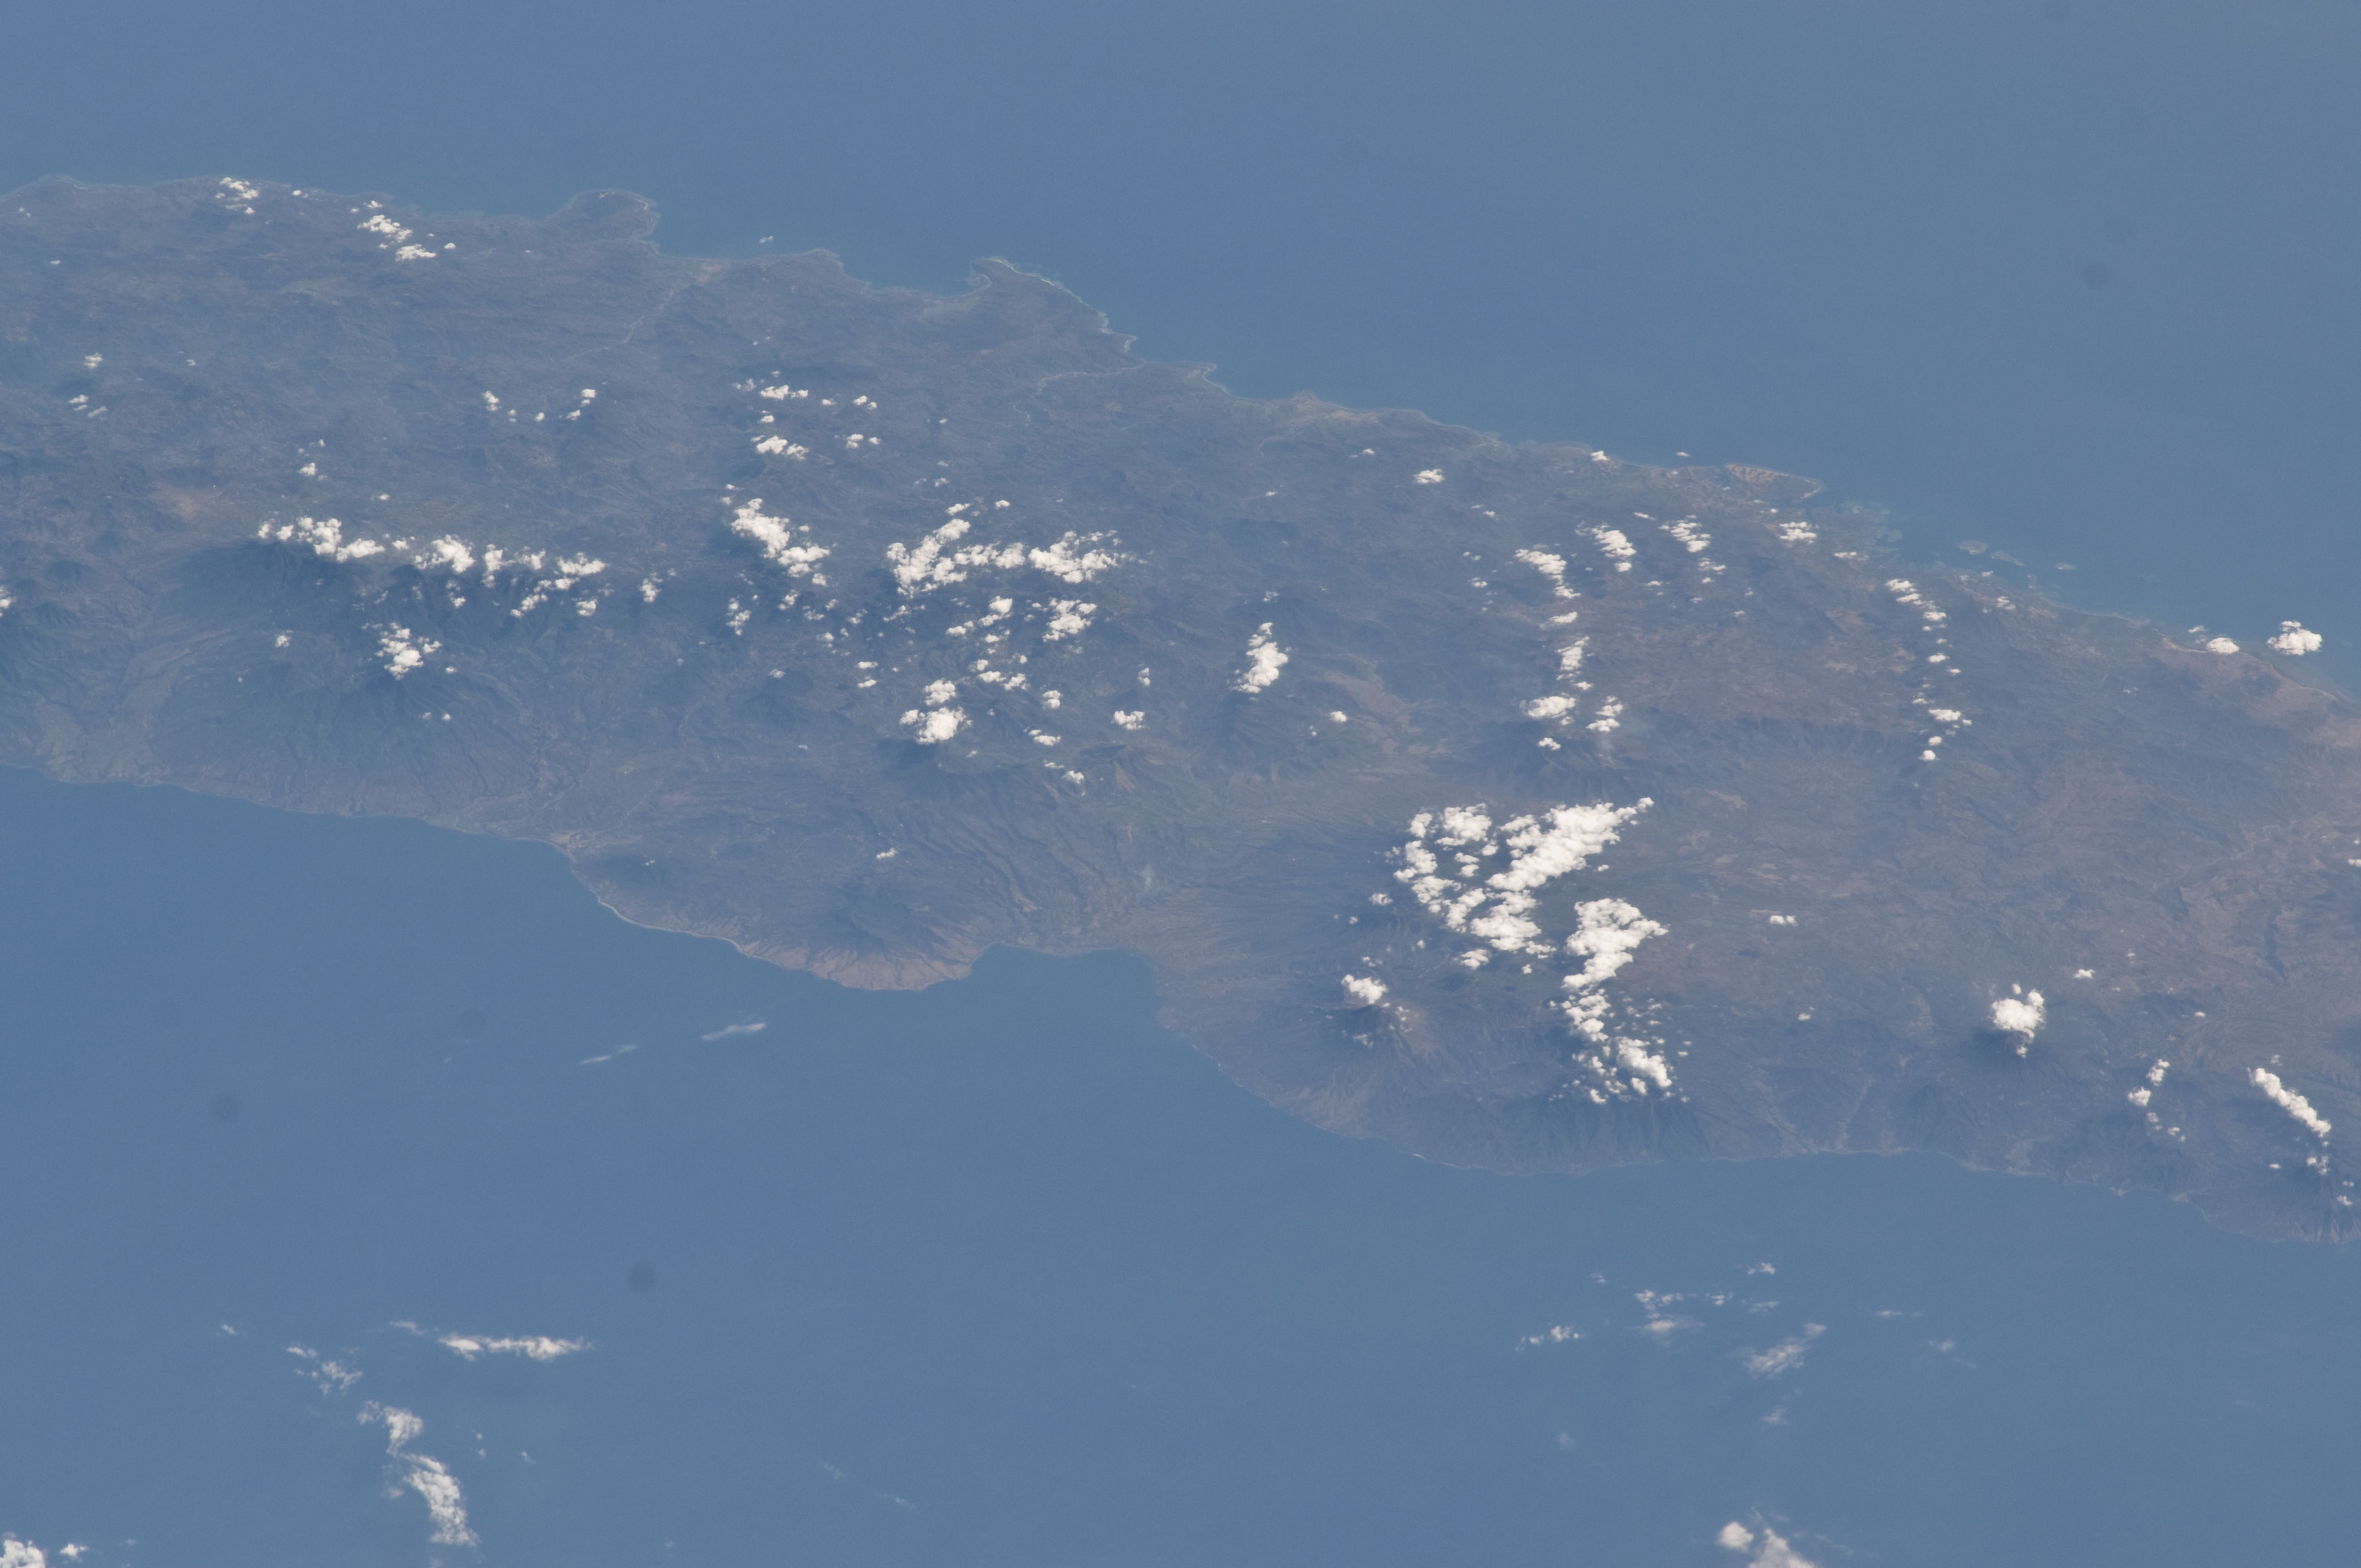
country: INDONESIA
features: LESSER SUNDA I., FLORES, INDIAN O.
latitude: -8.6
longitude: 120.5
